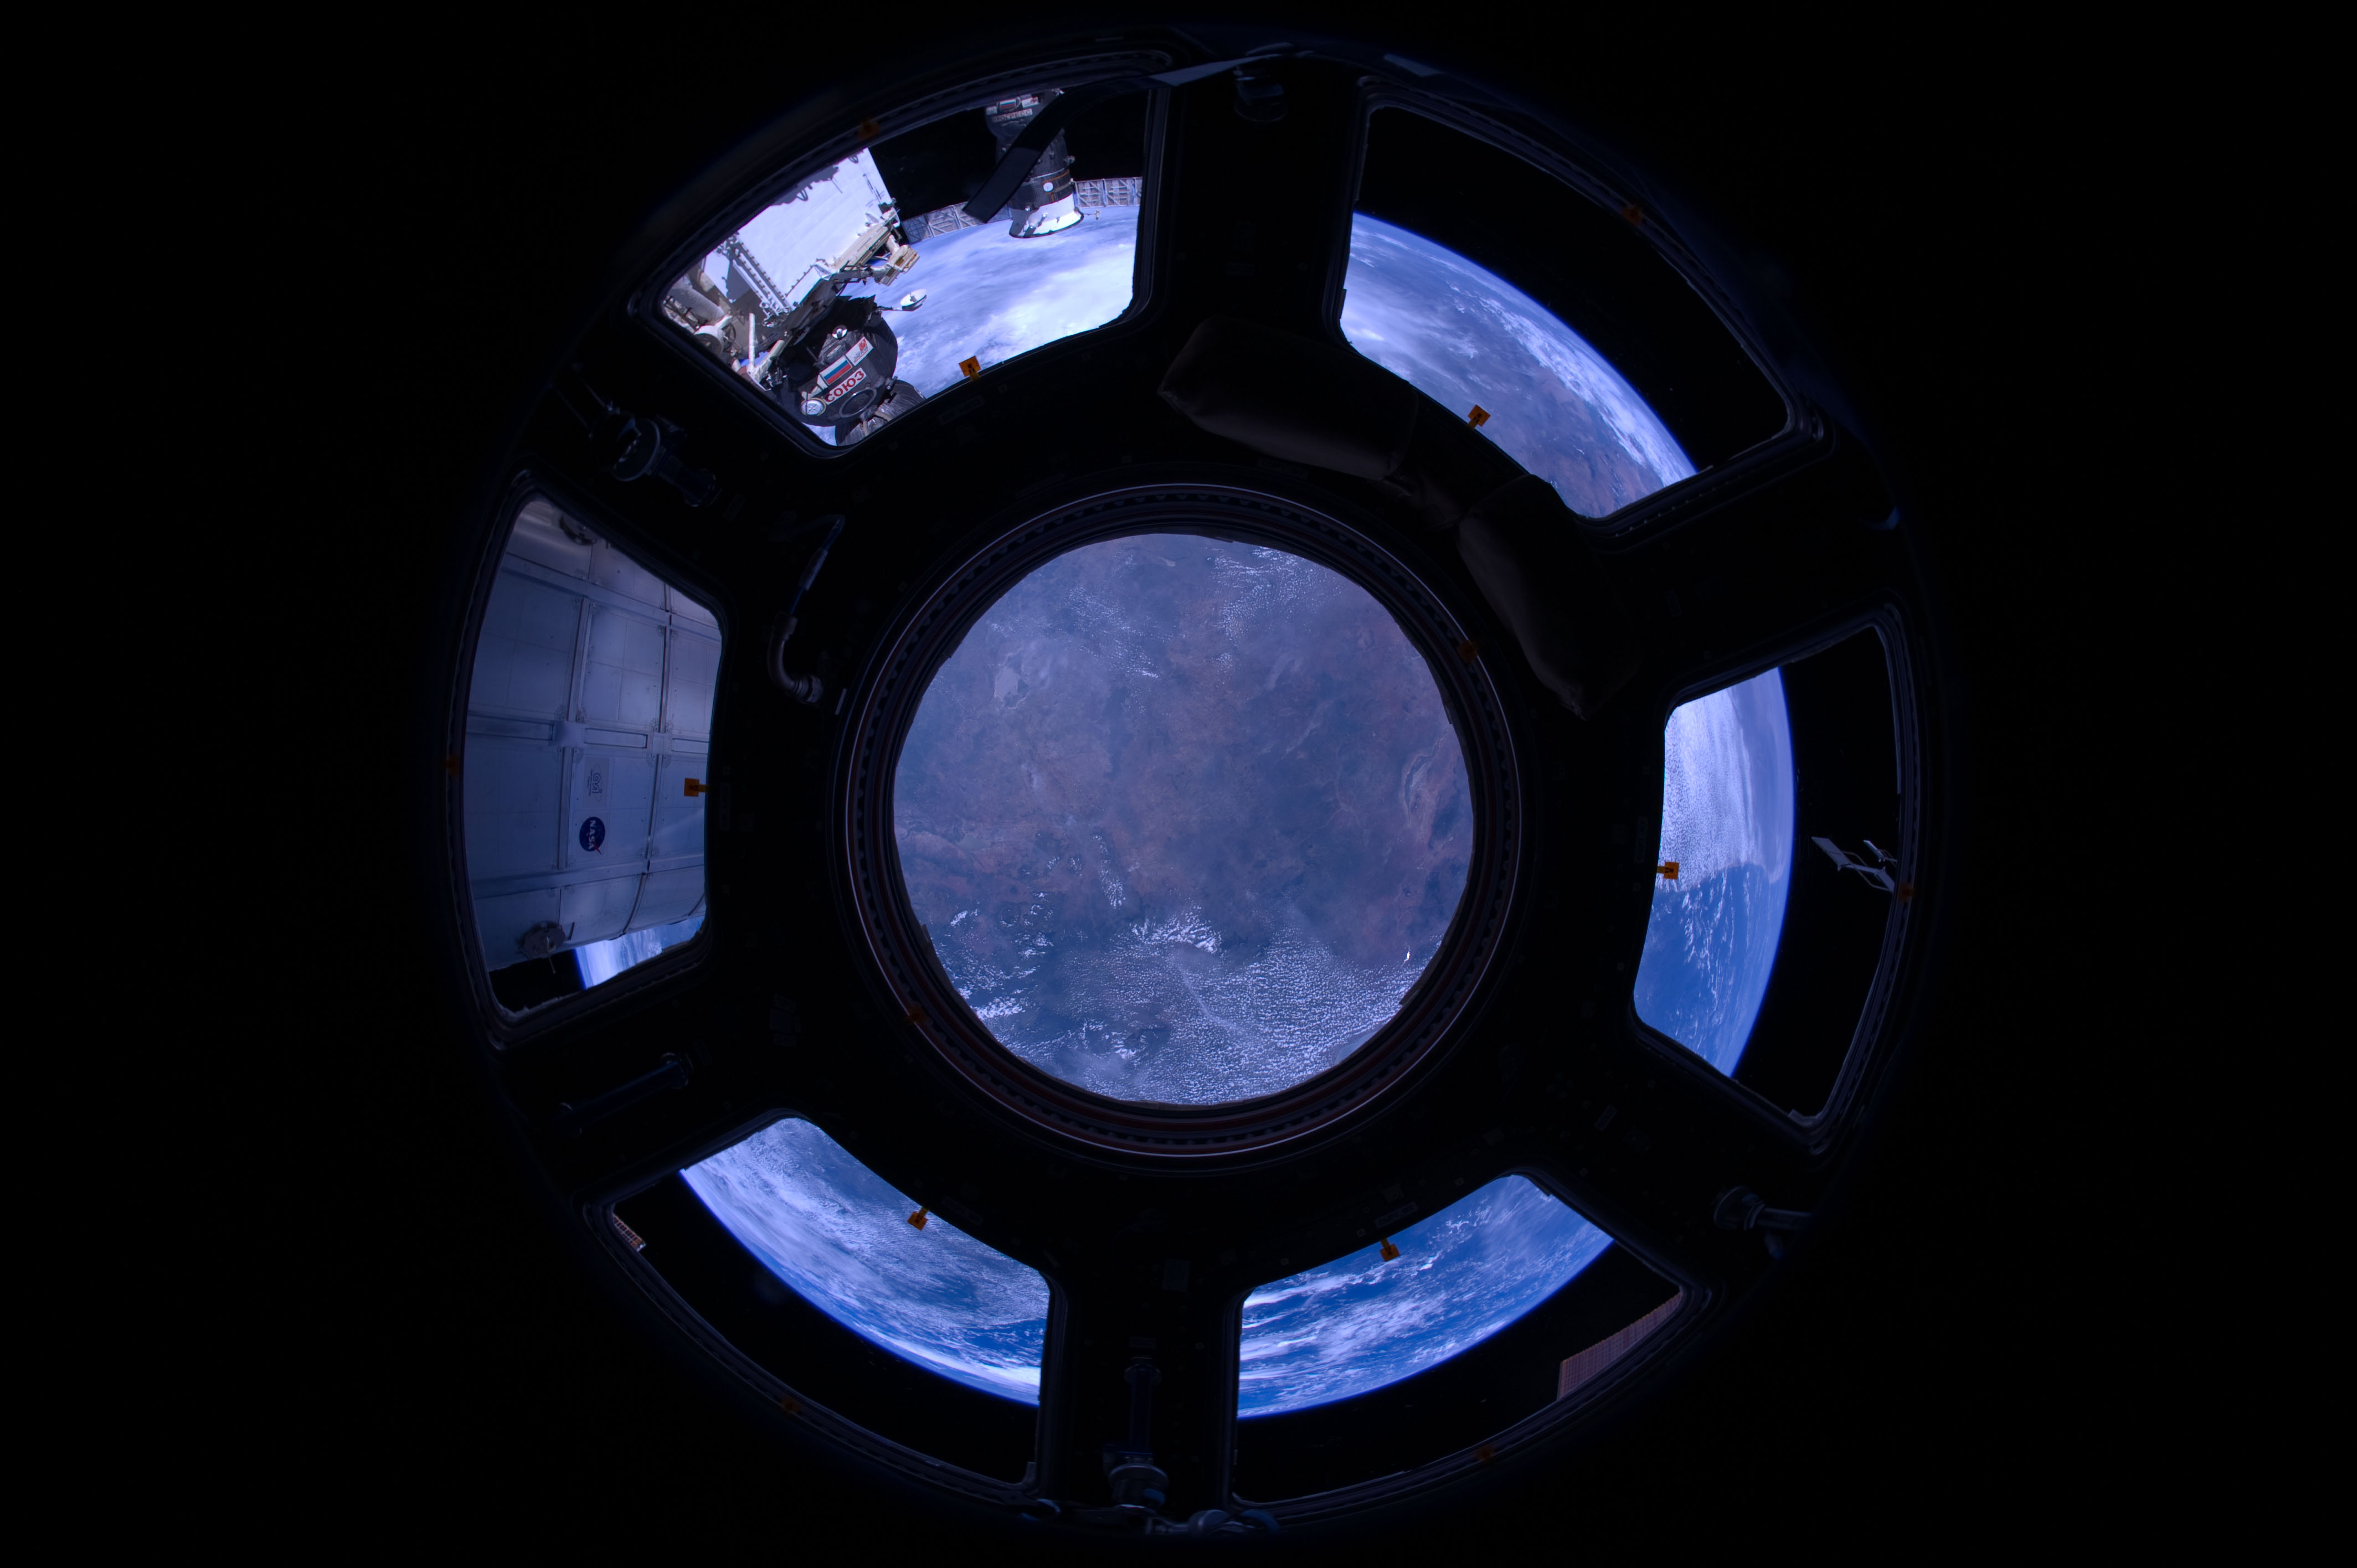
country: TANZANIA
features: L. SULUNGA, MAHENGE SCARP, RUVU DRAIN.
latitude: -5.5
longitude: 36.5
